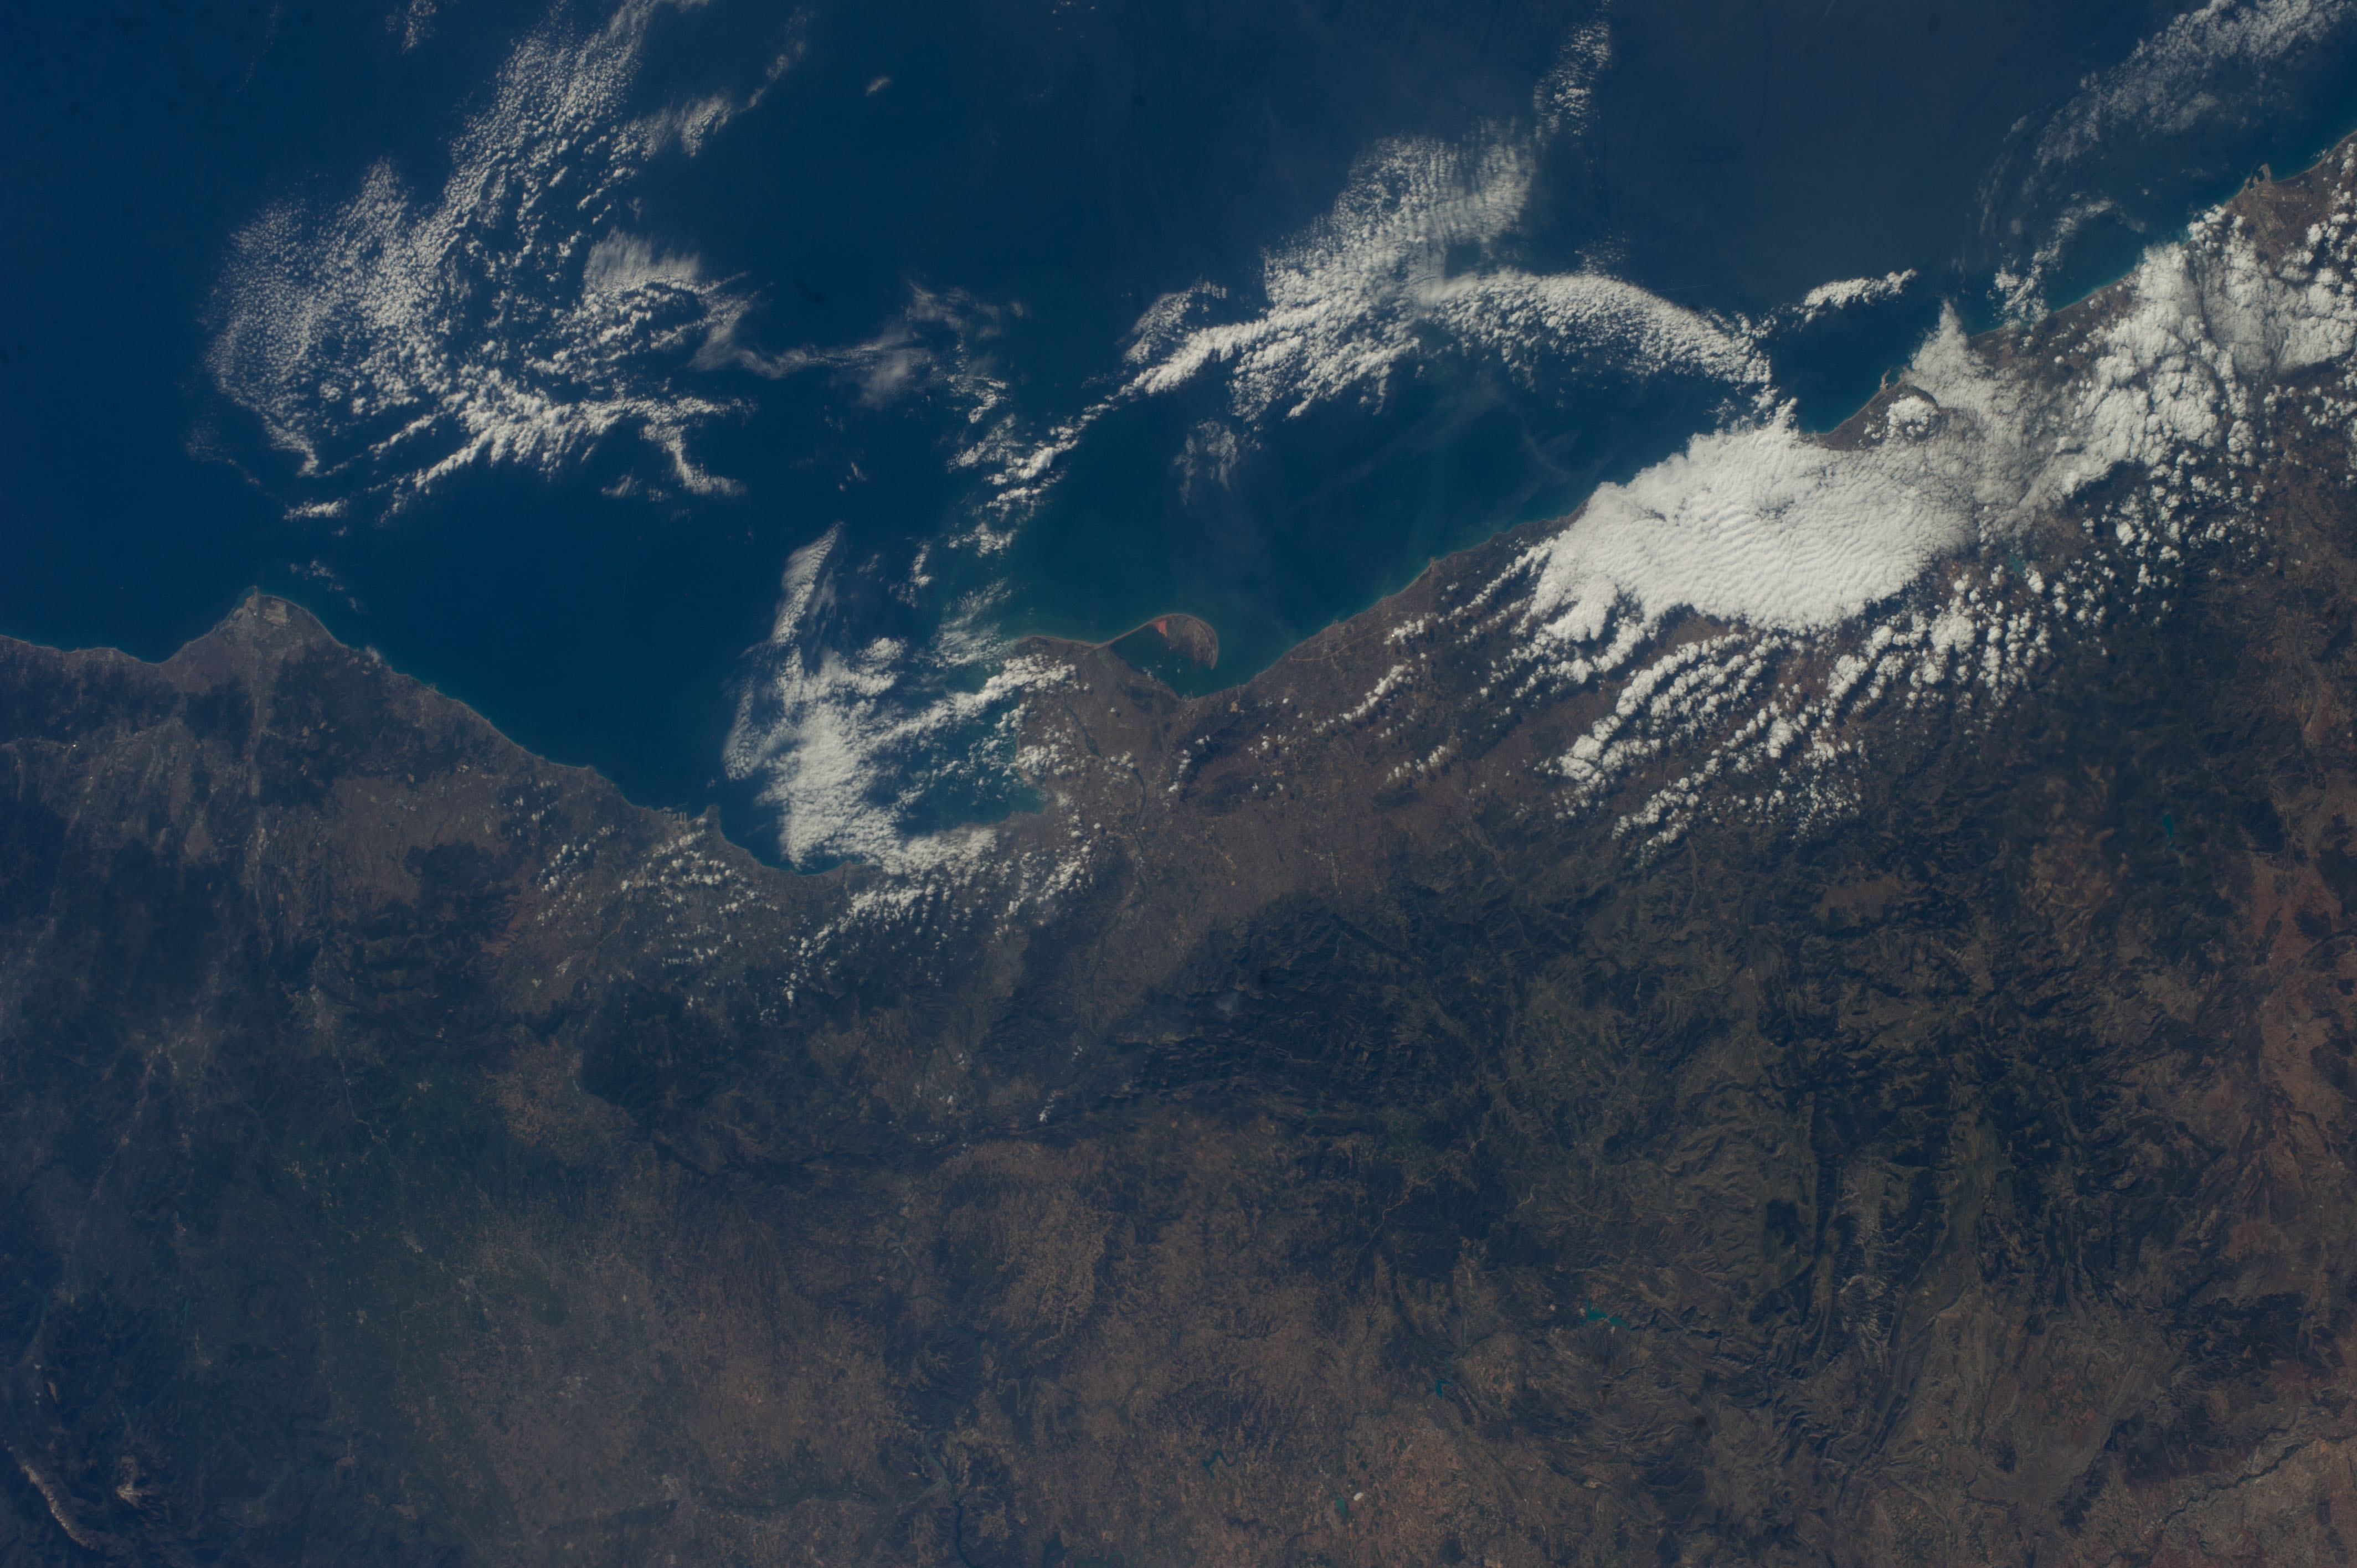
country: SPAIN
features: VALENCIA CITY, SAGUNTO PORT, NATURAL PARK SIERRA CALDERONA, COASTLINE, POBLADOS DEL SUR LAKE
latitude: 40.7
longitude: 0.5
